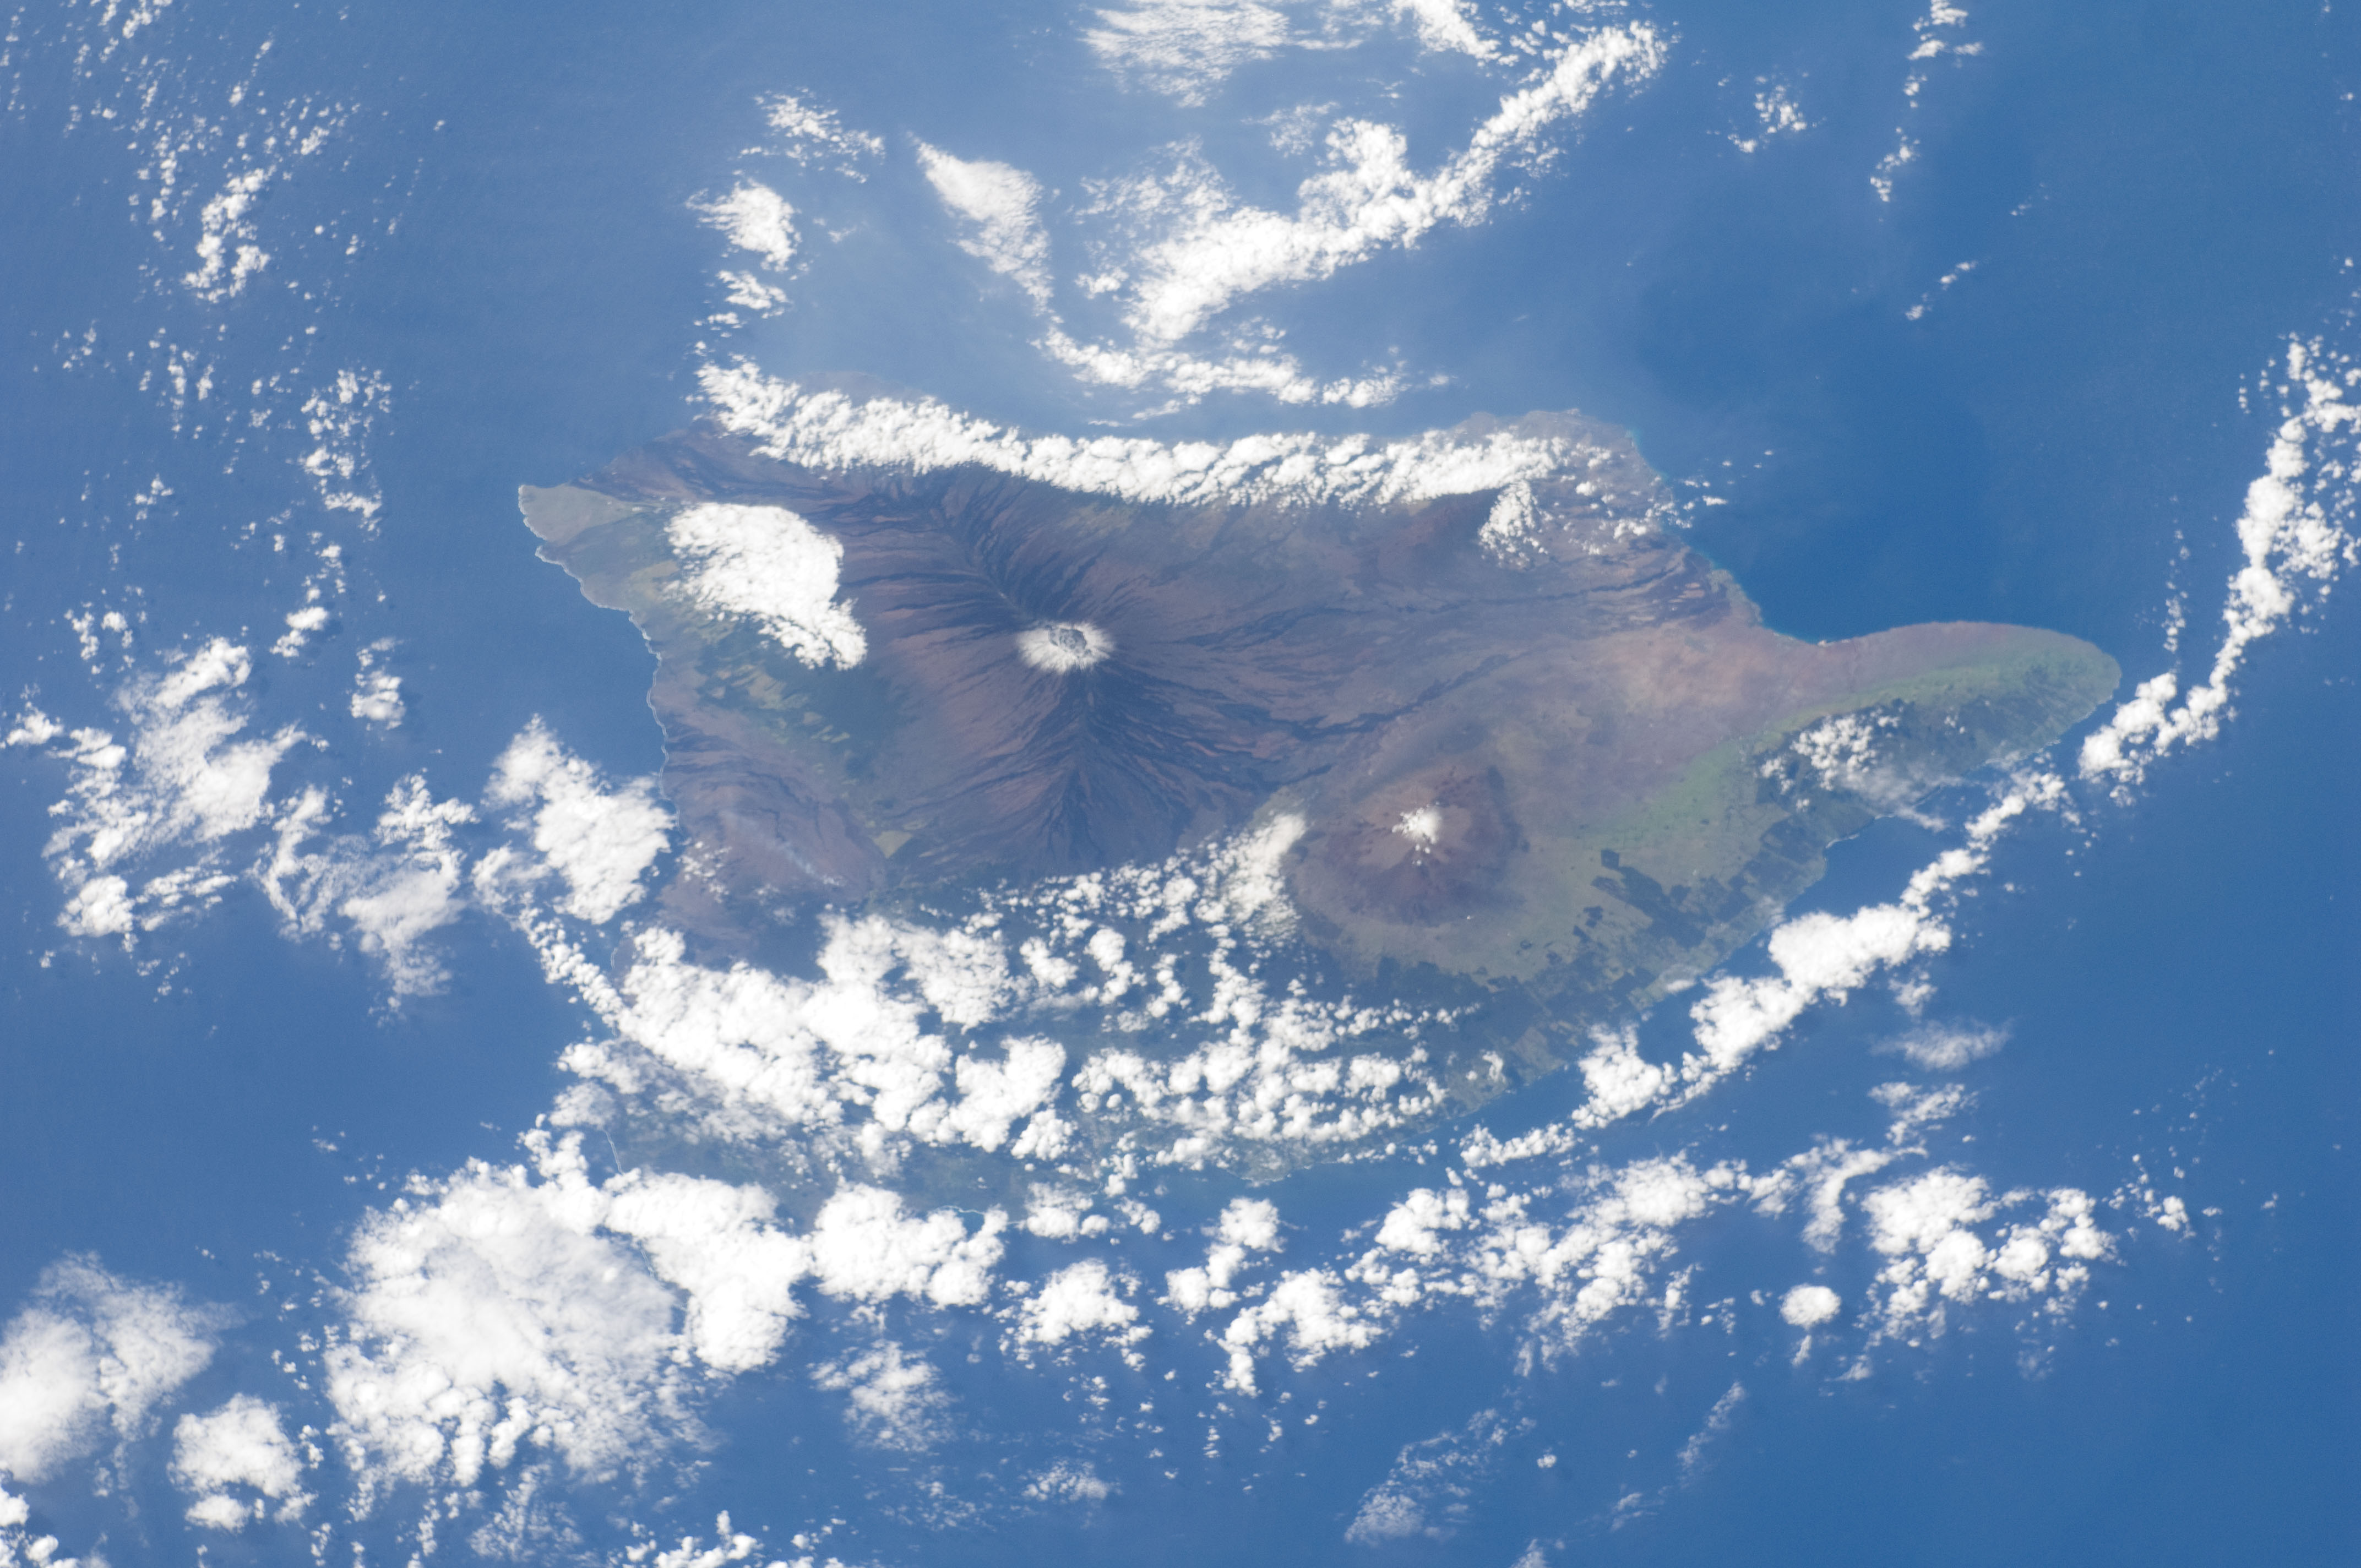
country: USA-HAWAII
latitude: 20.0
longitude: -155.0
